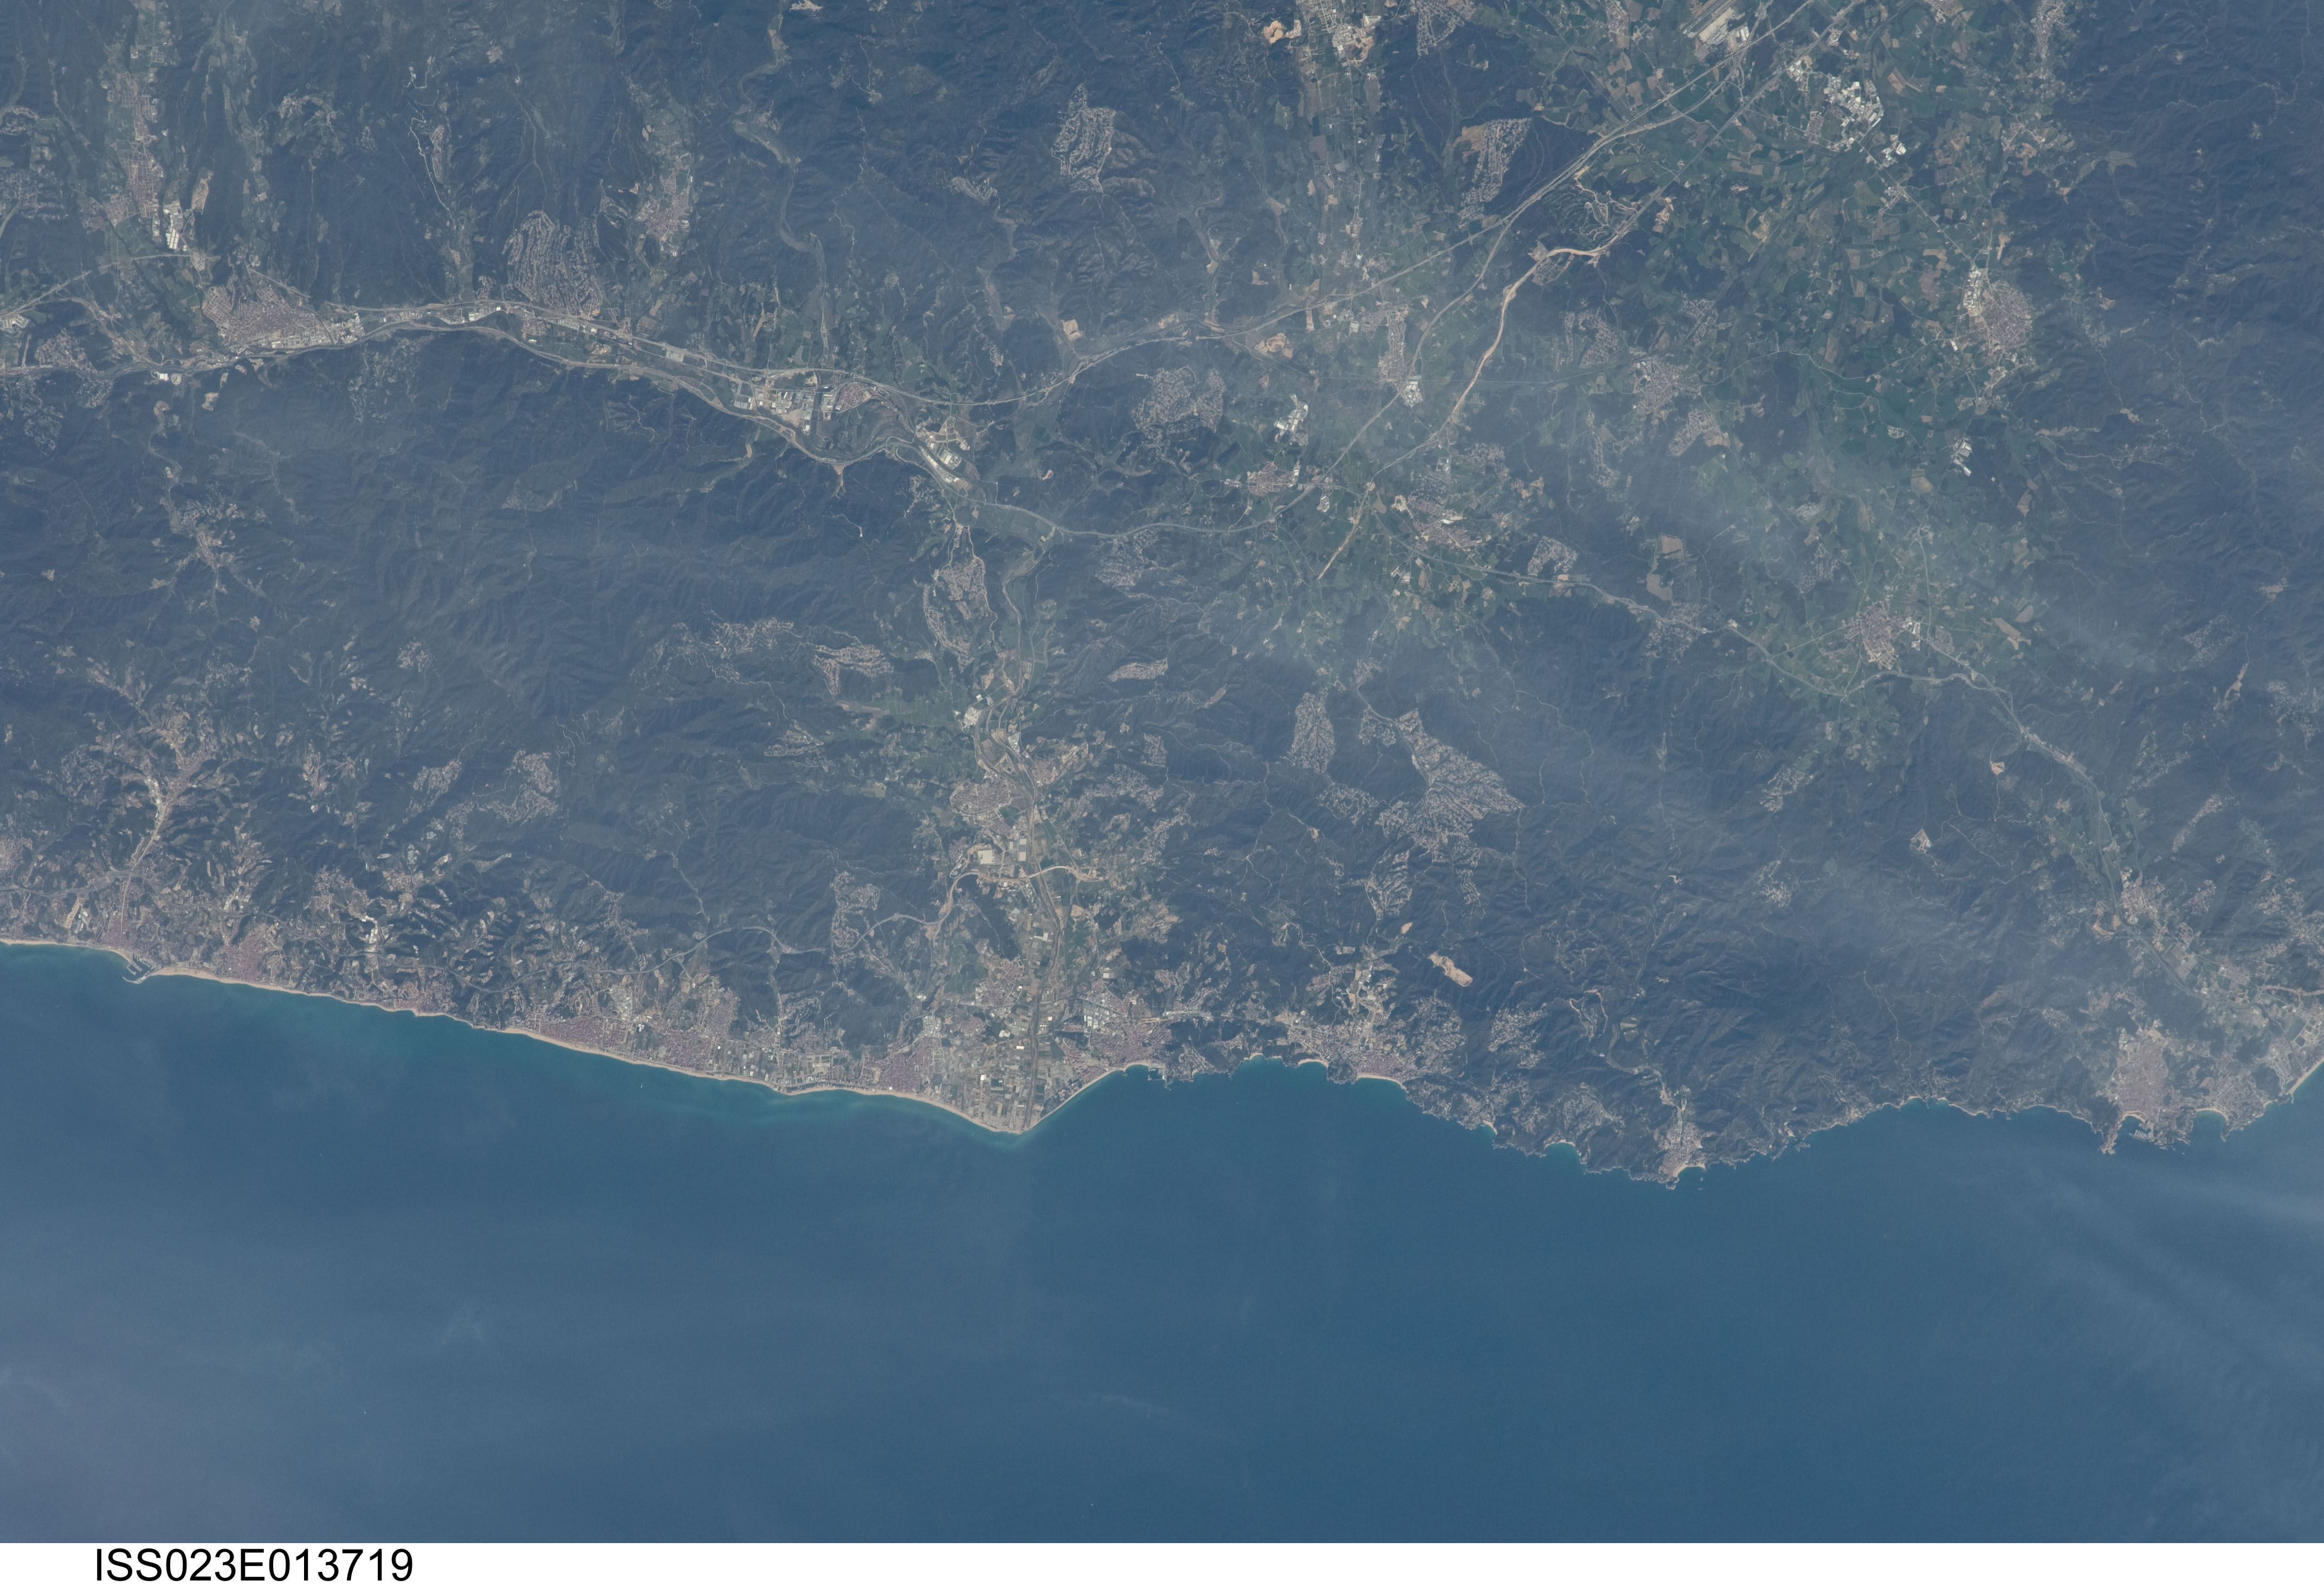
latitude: 41.7
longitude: 2.7
